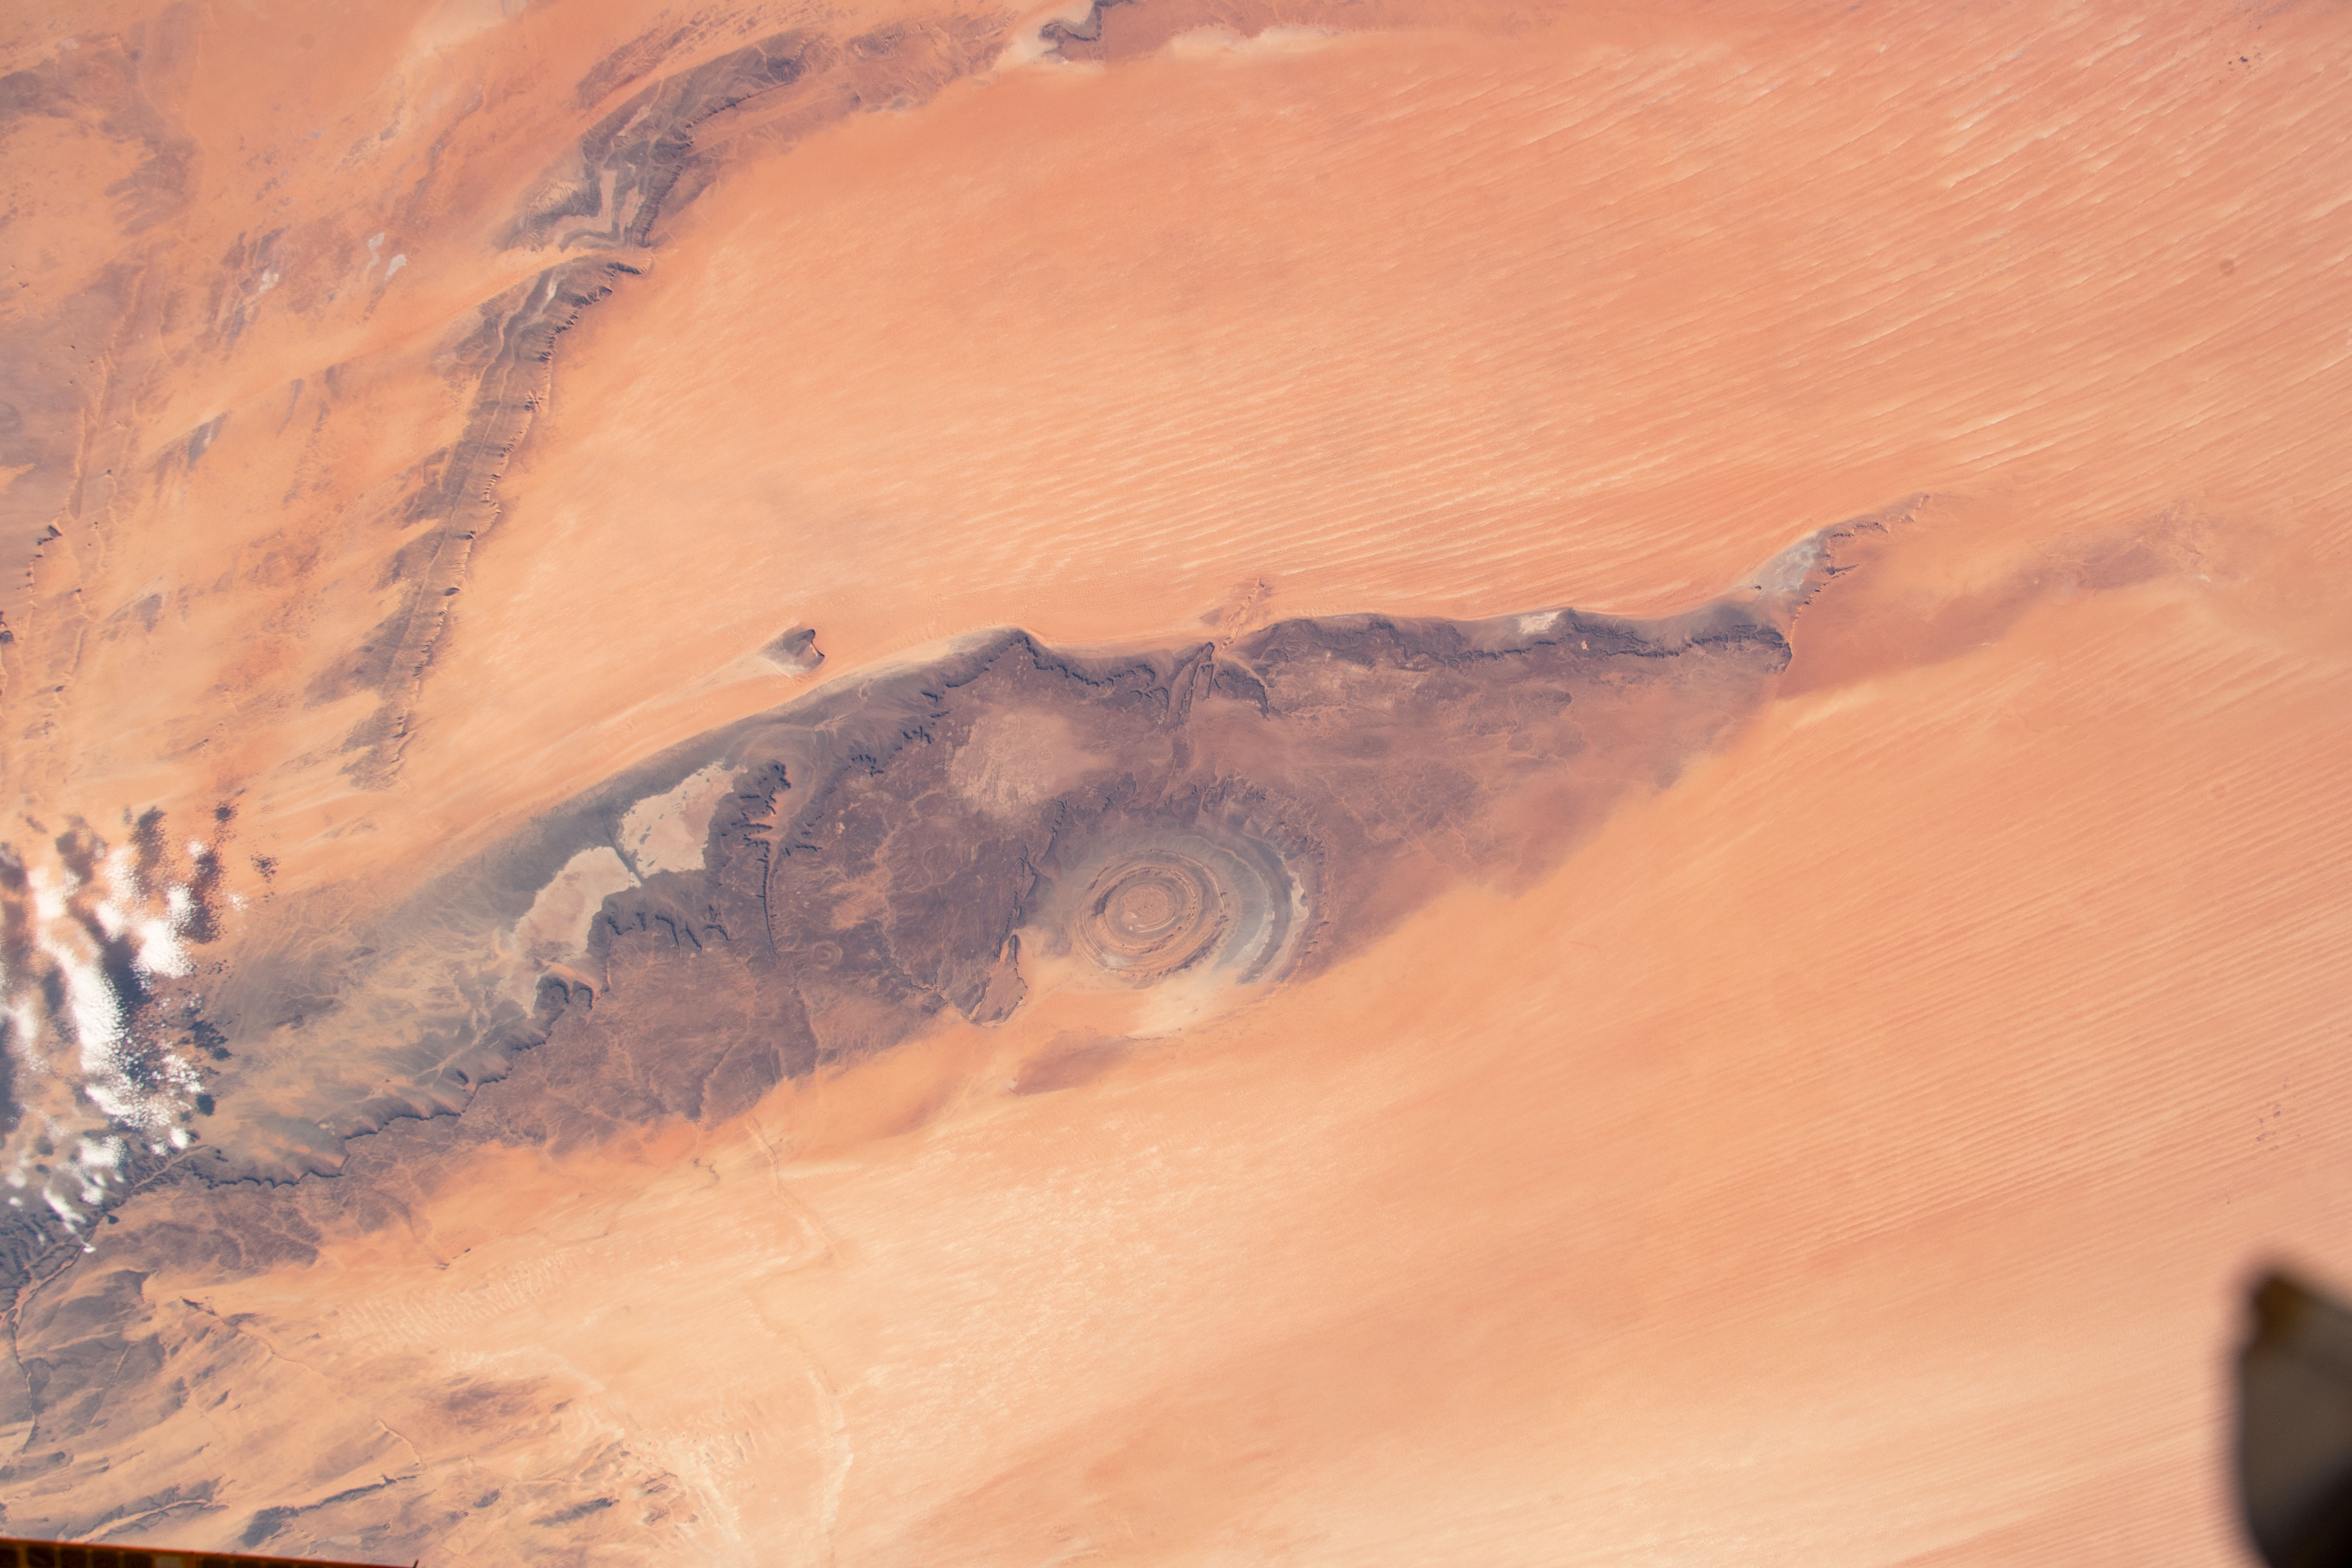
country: MAURITANIA
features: RICHAT STRUCTURE
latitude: 21.5
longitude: -11.5
